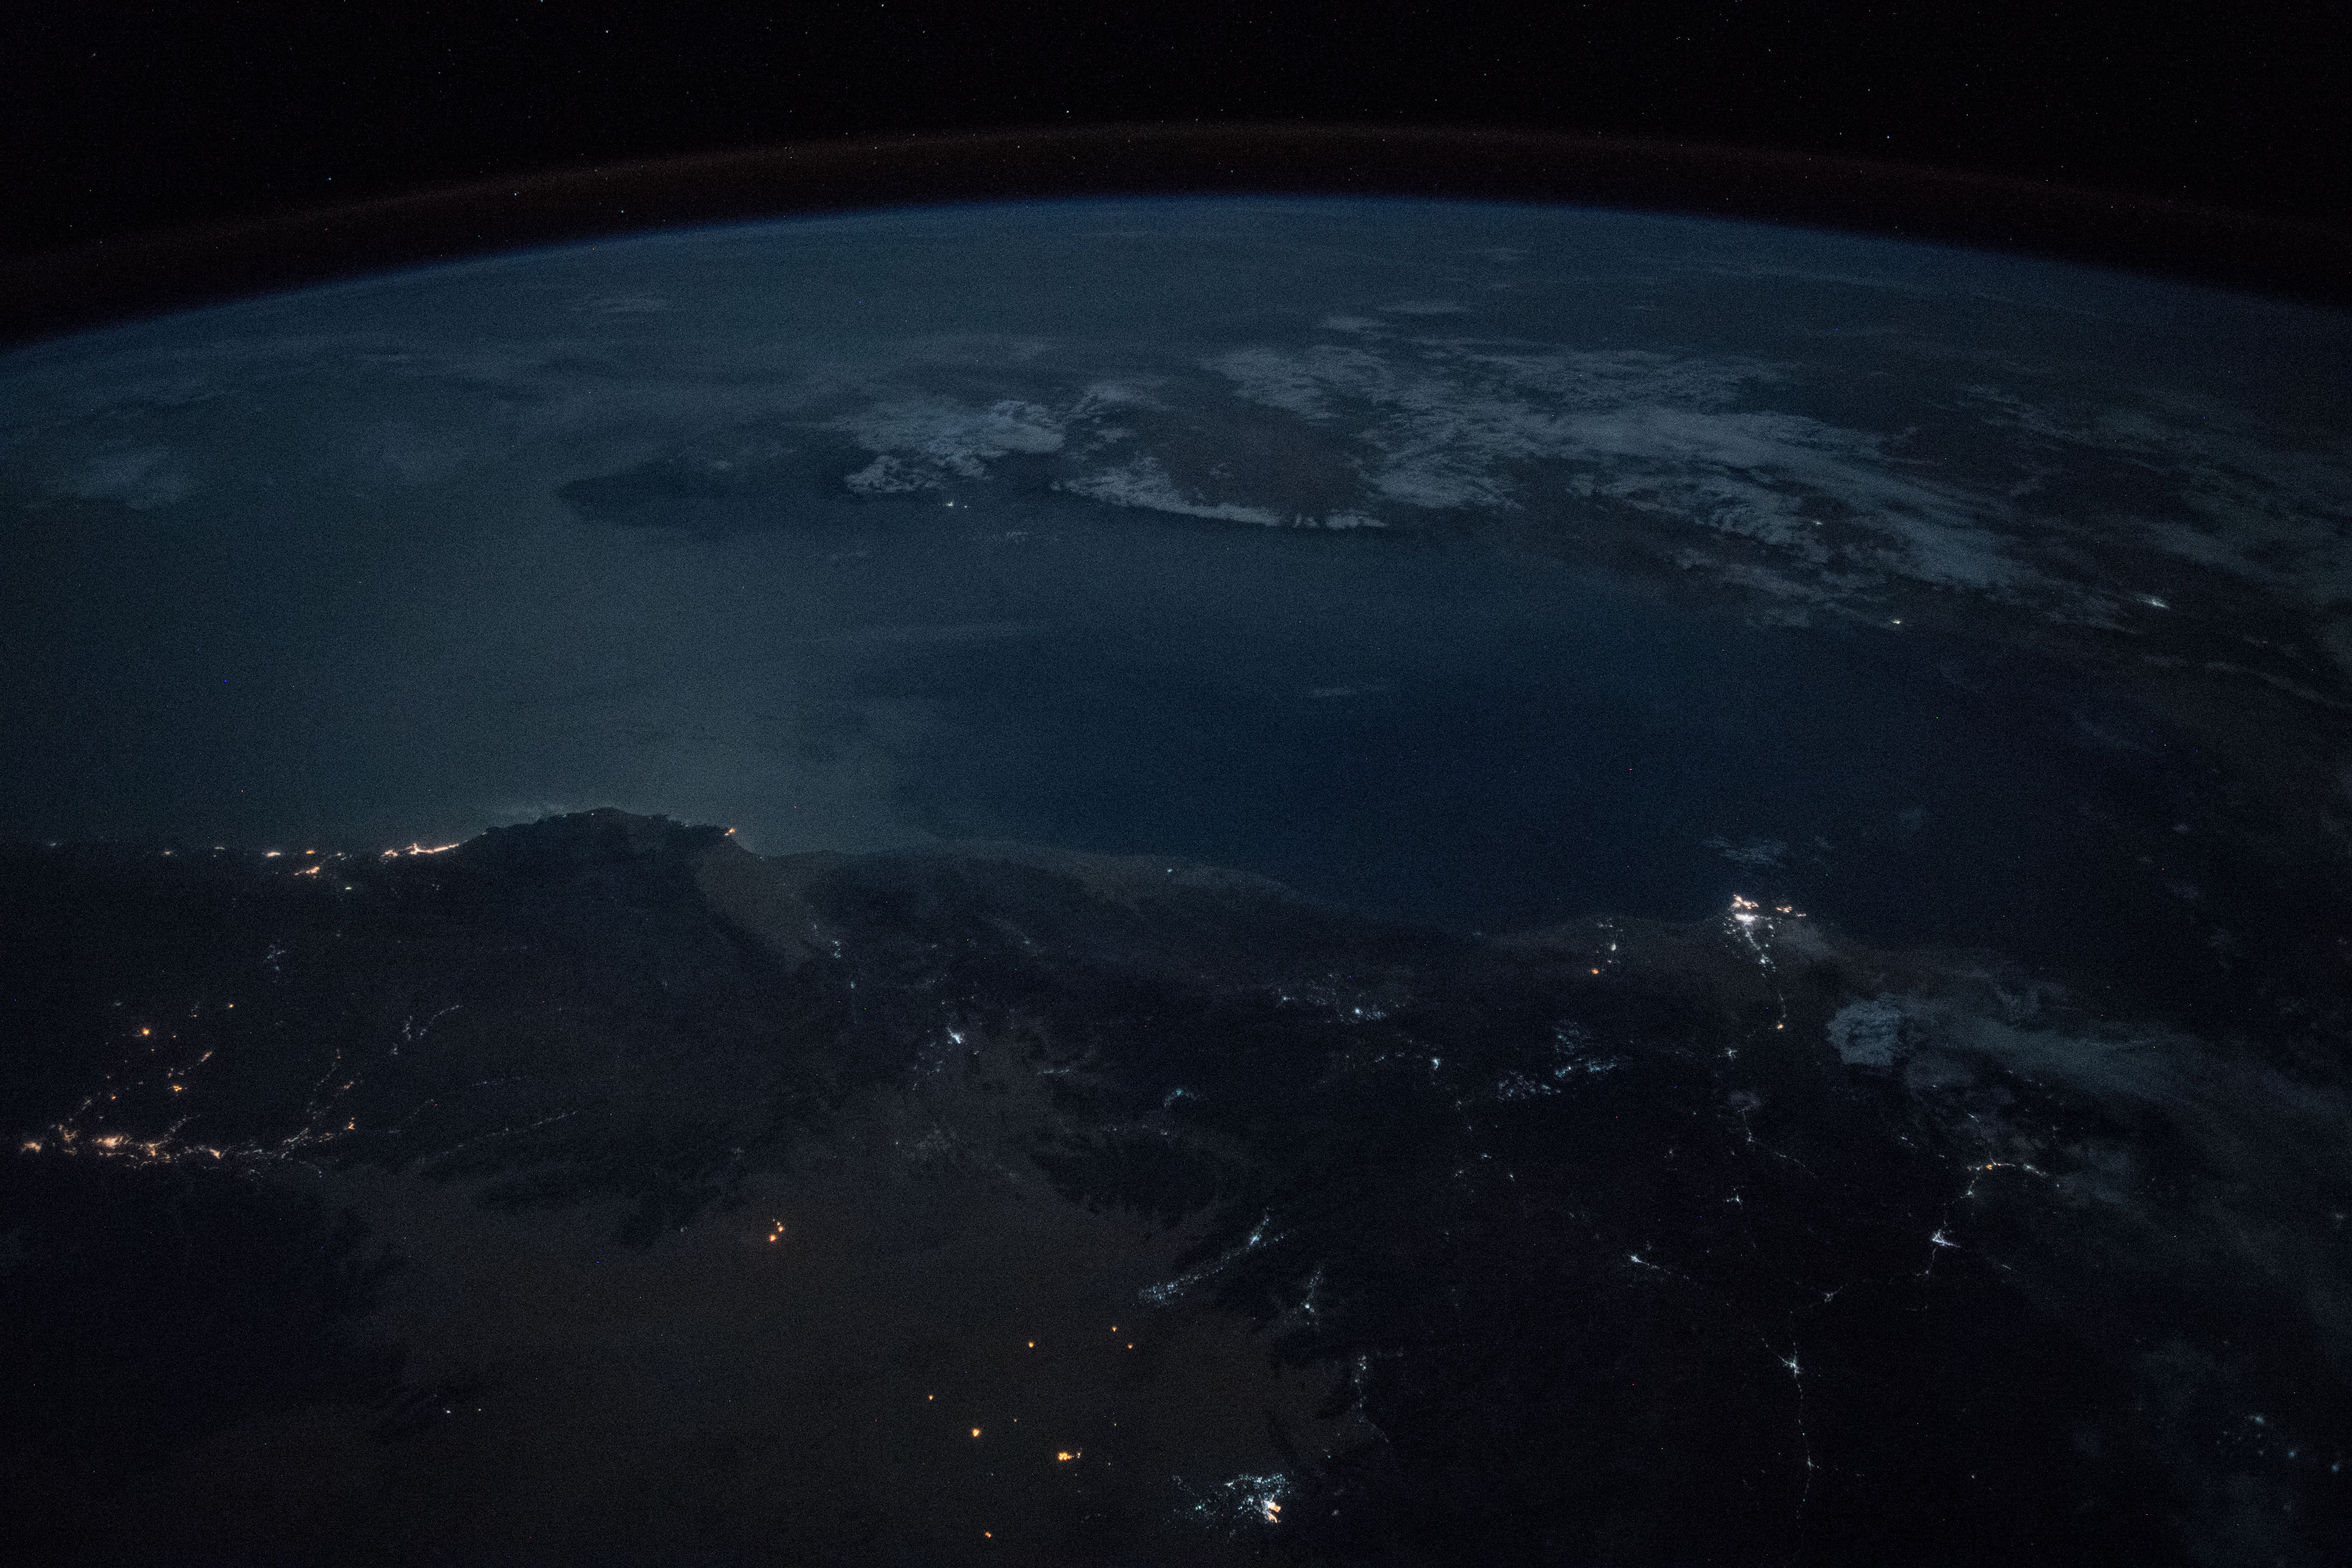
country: YEMEN
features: HADHRAMAUT MOUNTAINS, AL MUKALLA, OGO MOUNTAINS, NIGHT, EARTH LIMB
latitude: 13.0
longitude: 47.5
